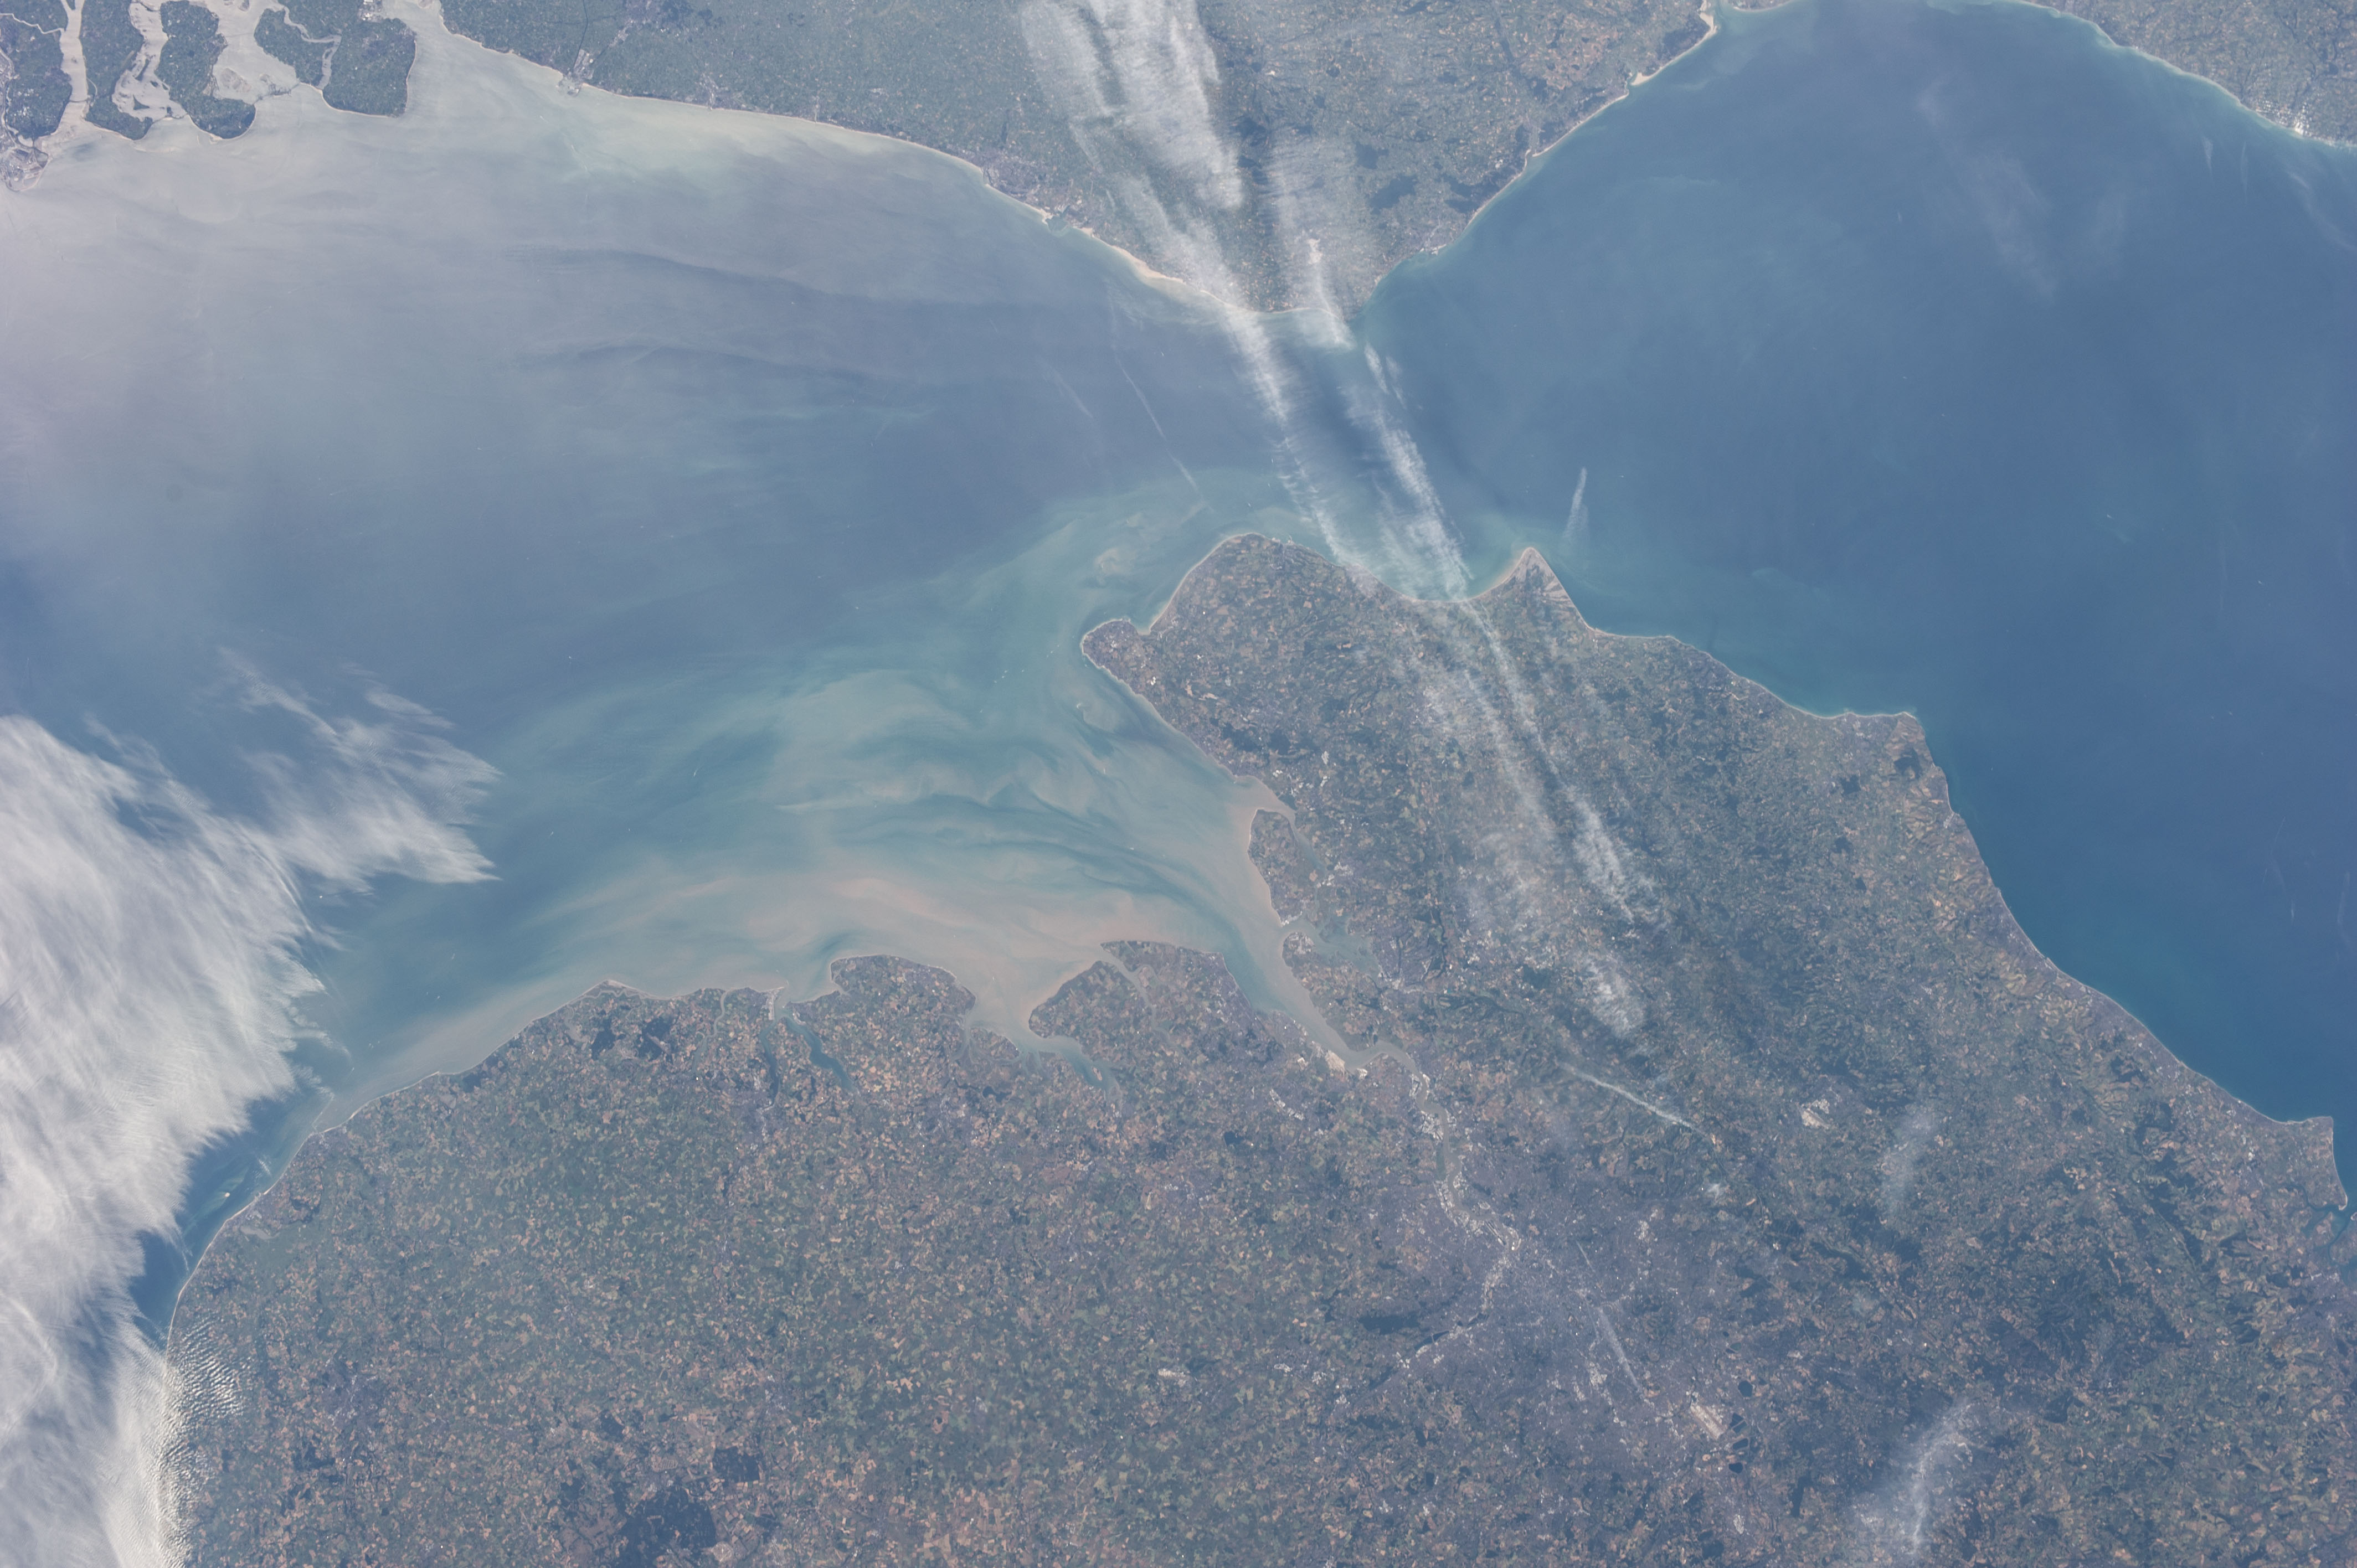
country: UK-ENGLAND
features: S.
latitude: 51.5
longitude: 1.0
